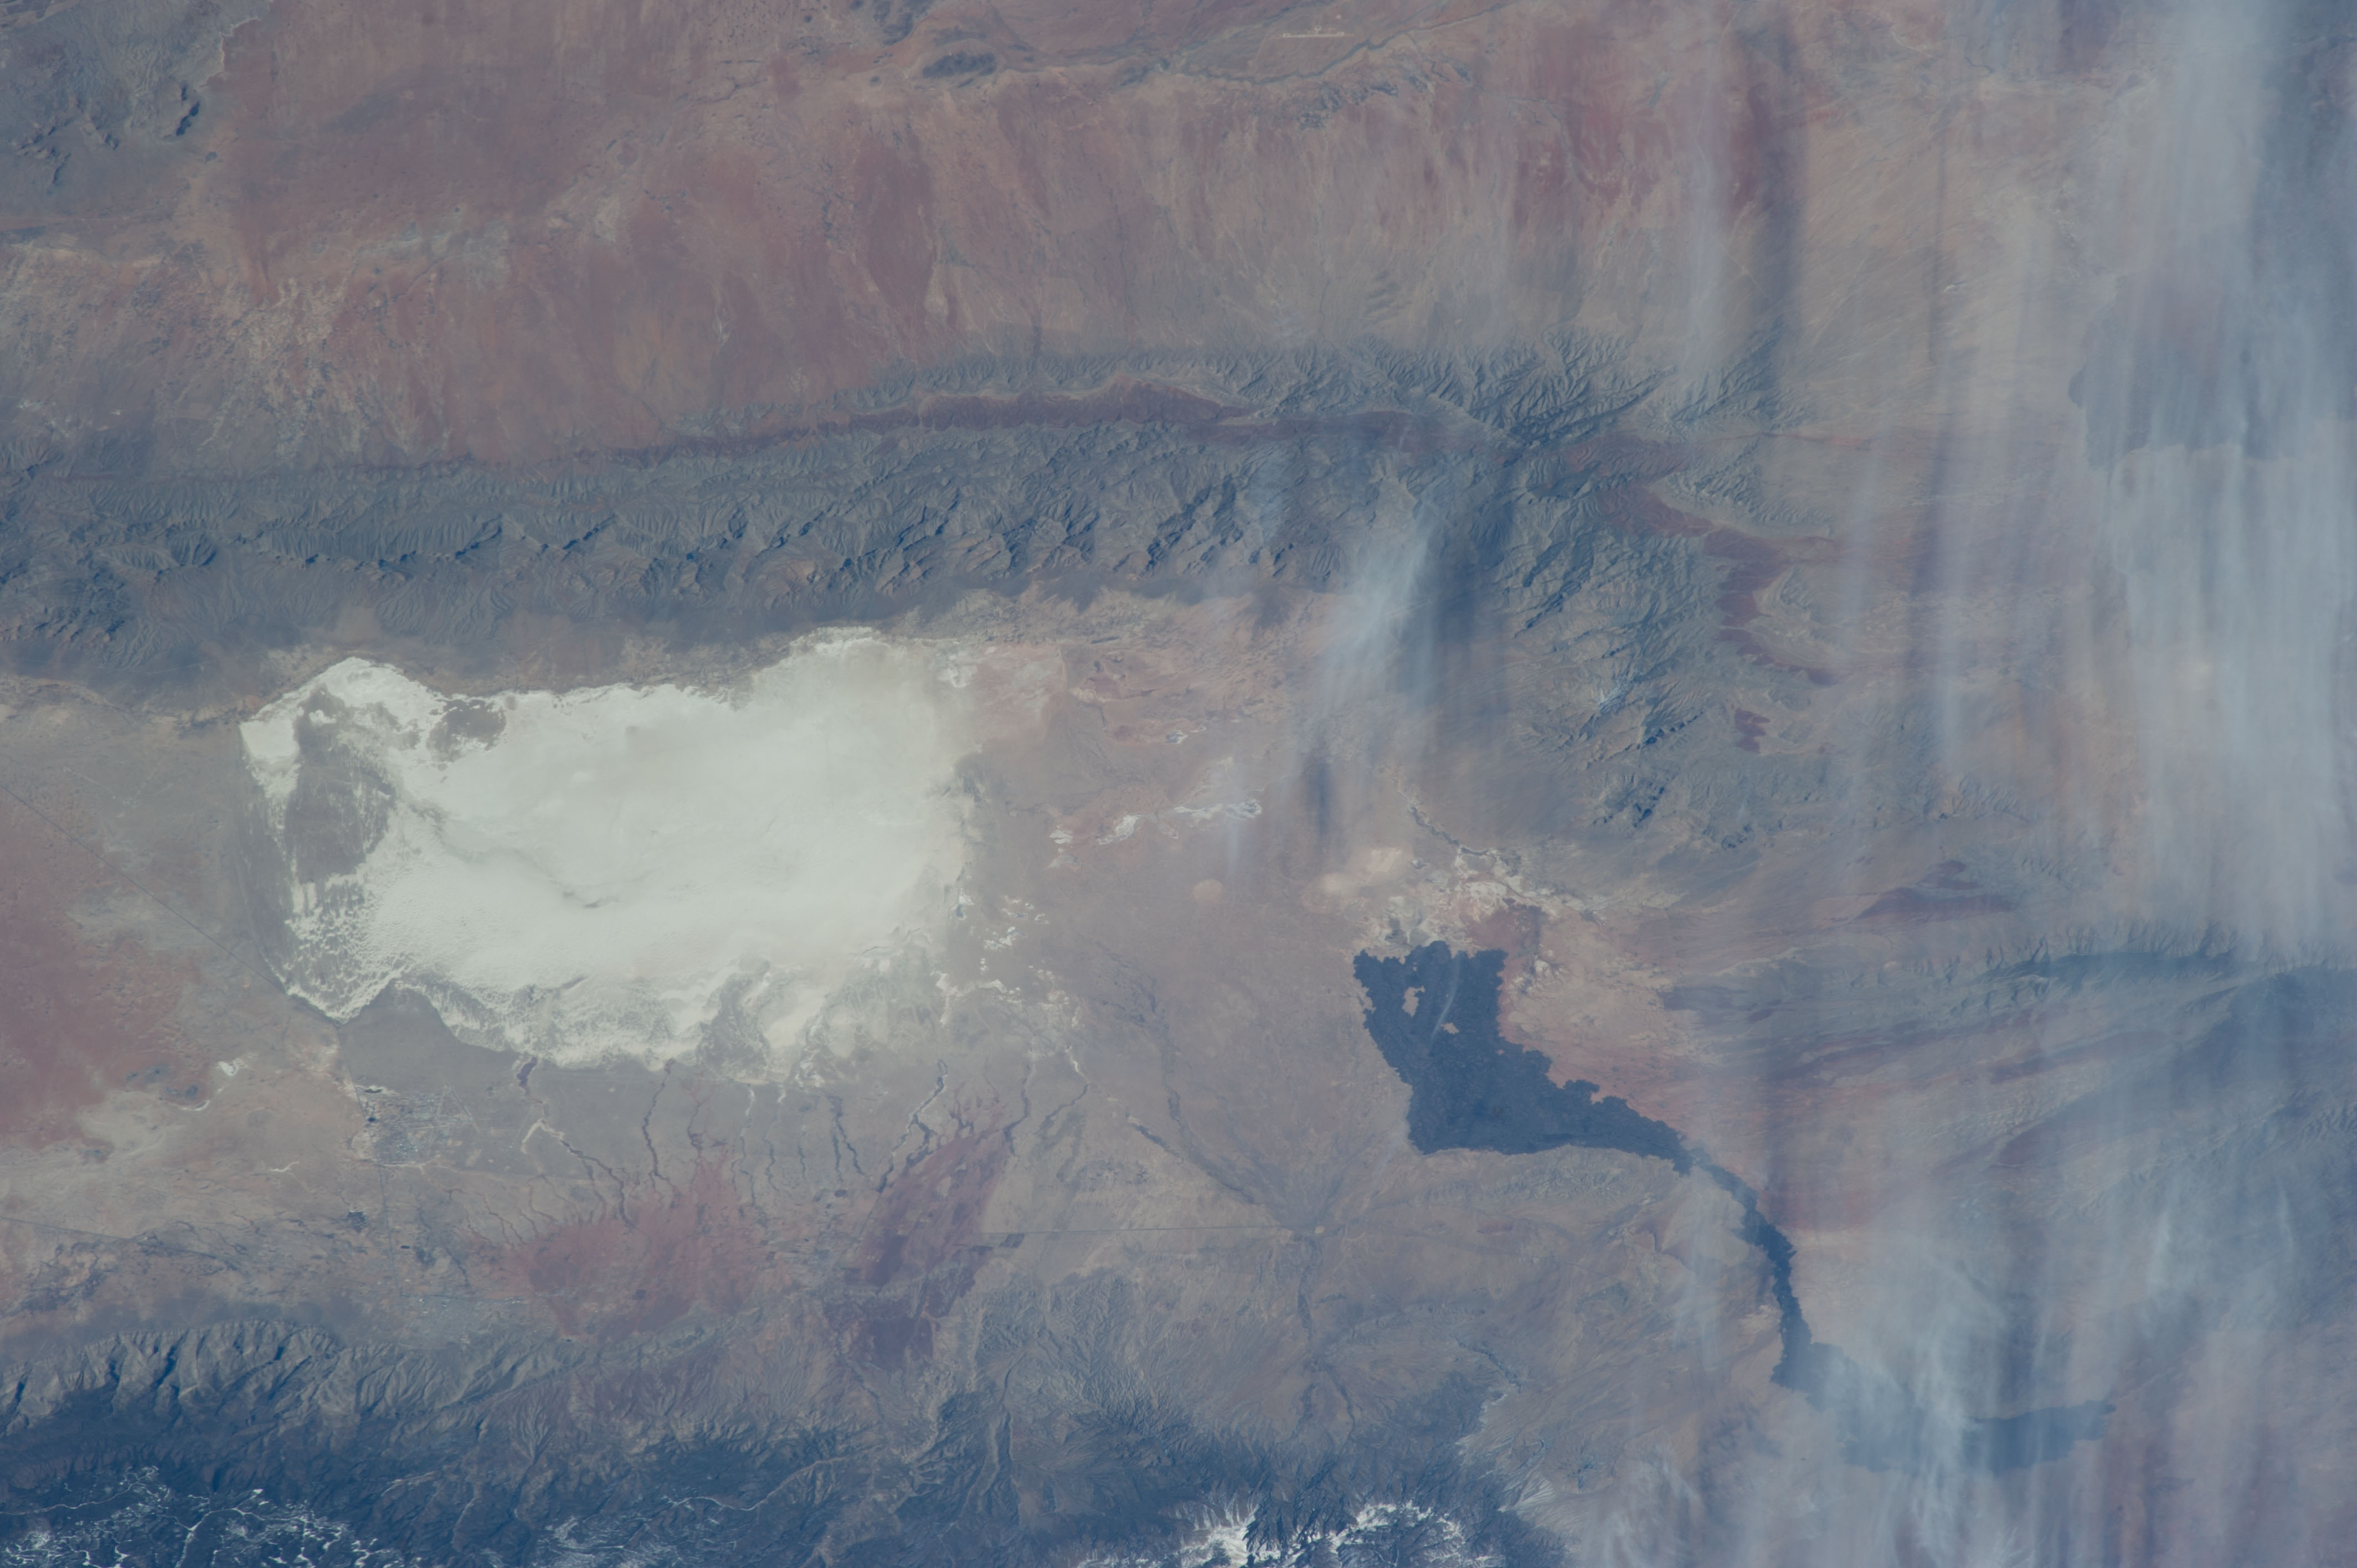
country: USA-NEW MEXICO
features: WHITE SANDS, SAN ANDRES MTS., SACRAMENTO MTS., FOR., SNOW, LAVA FIELD
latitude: 33.2
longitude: -106.4
